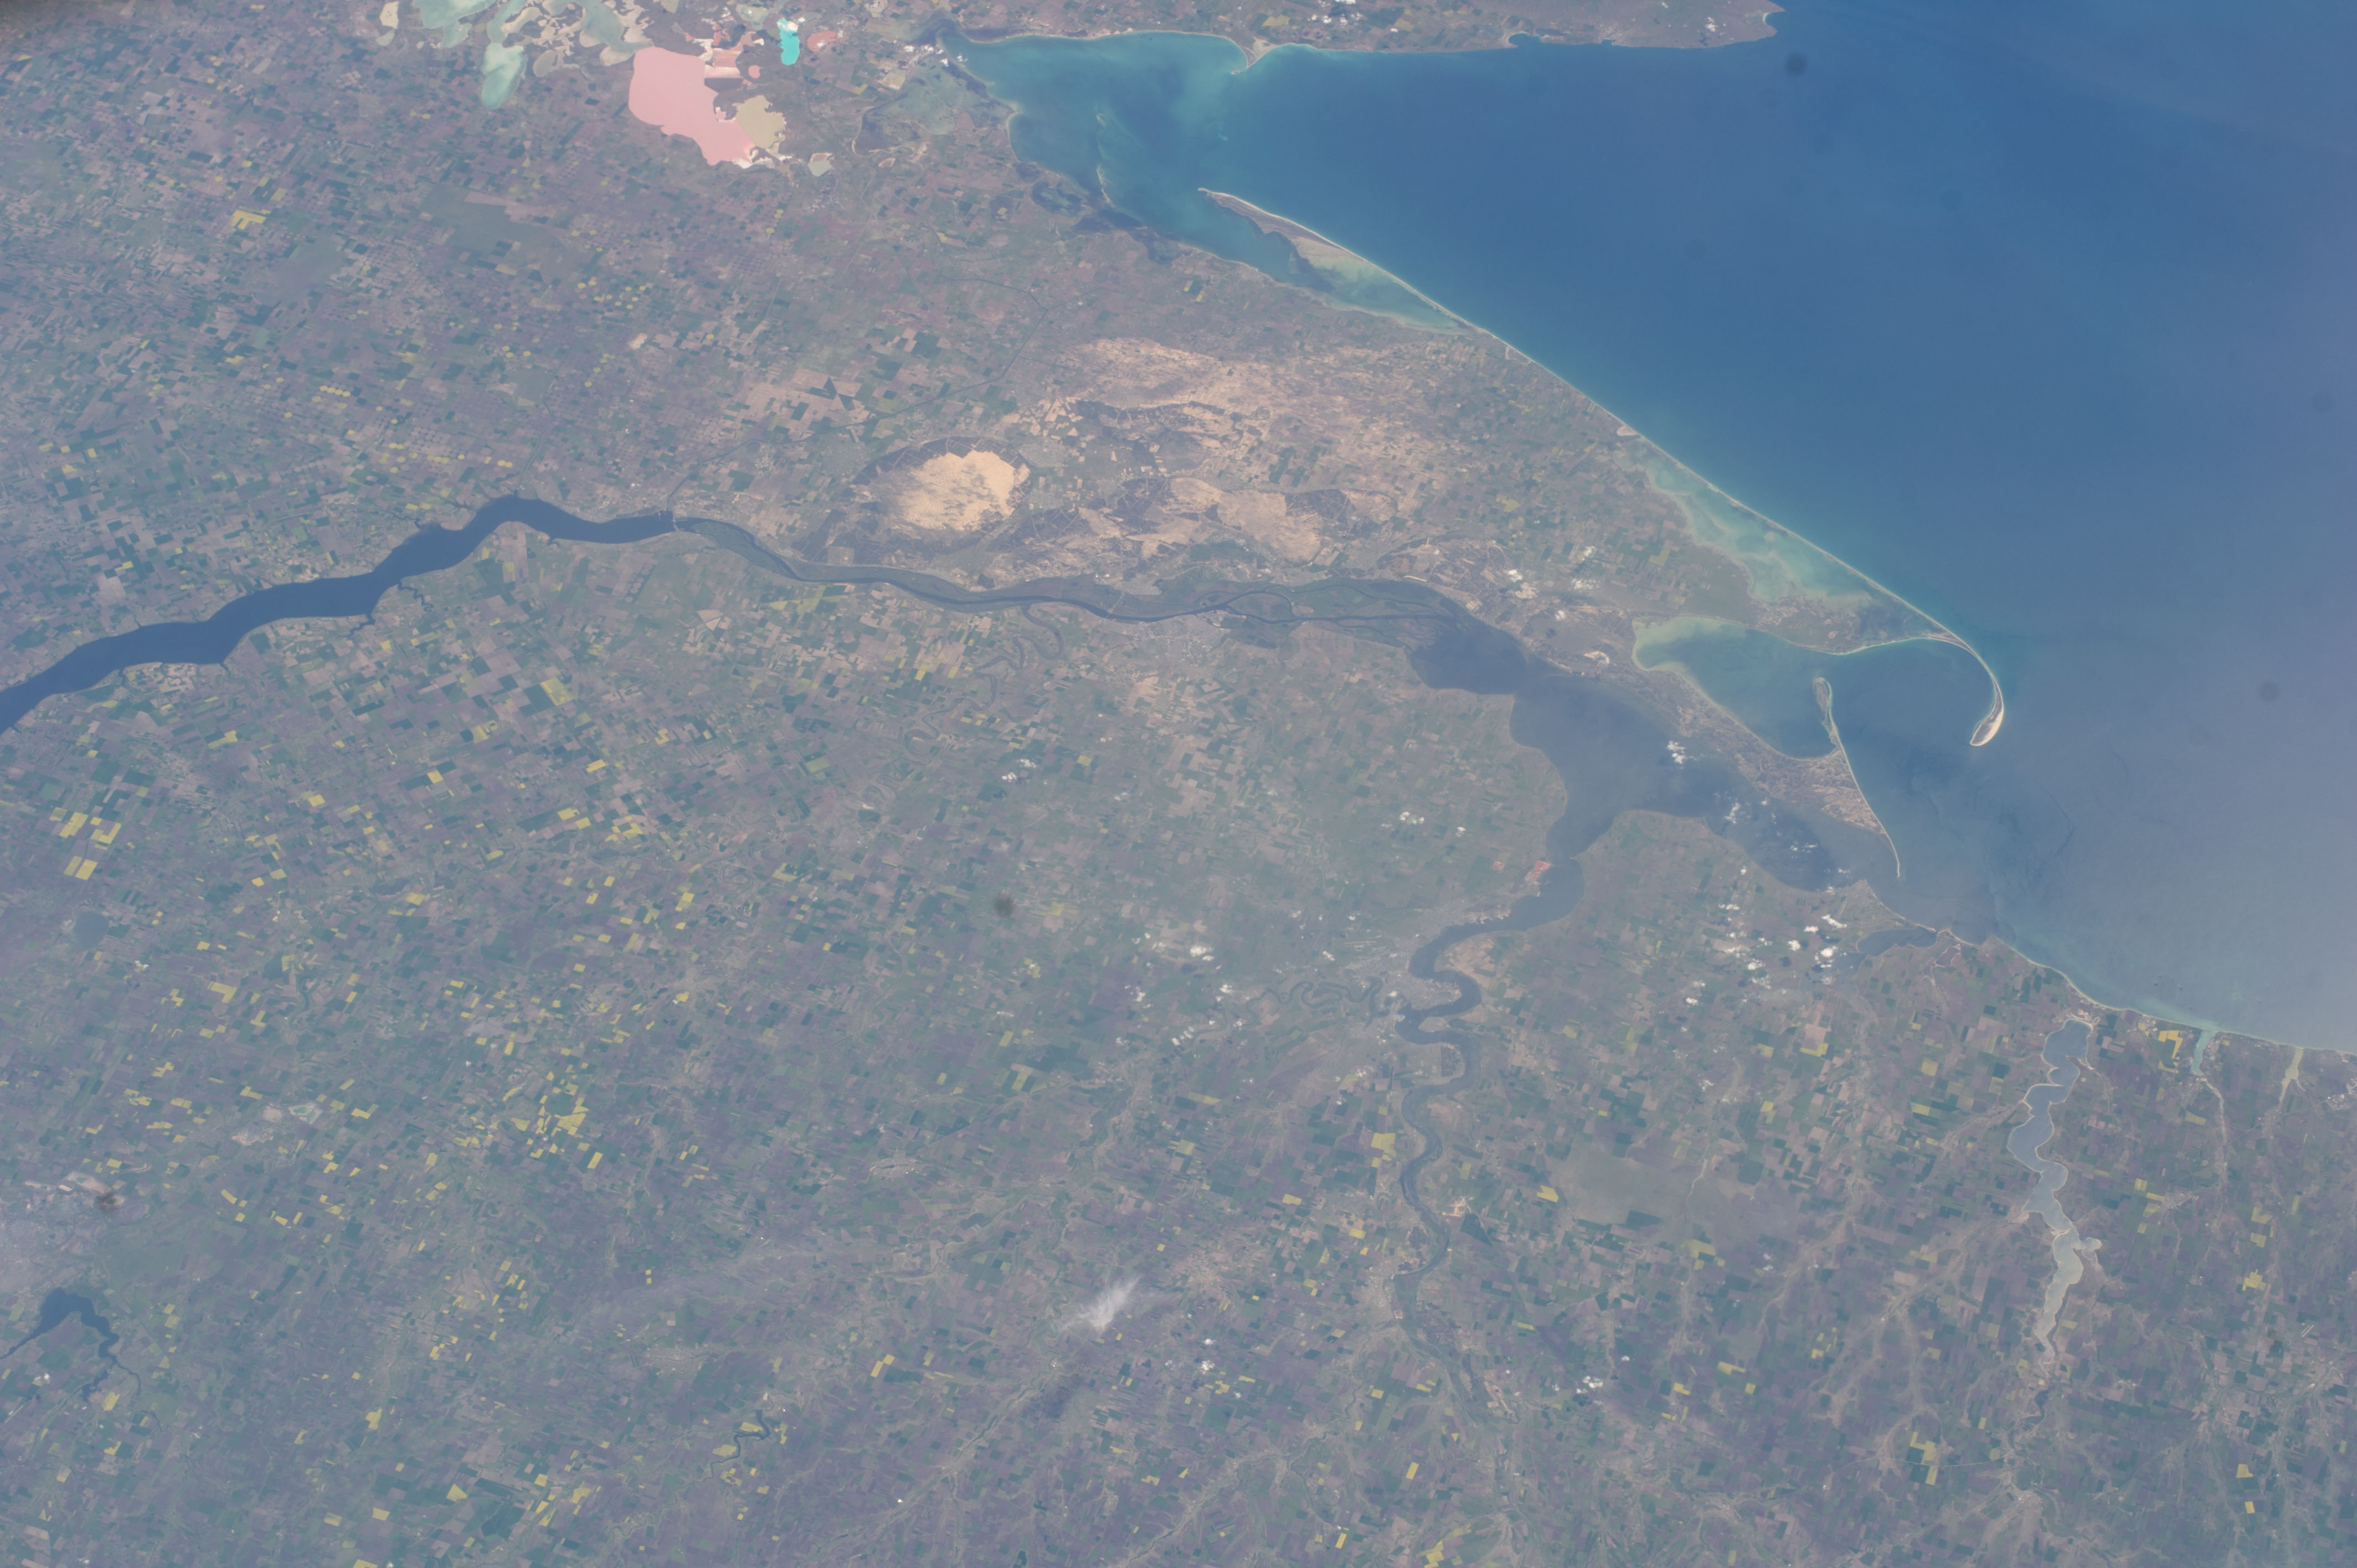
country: UKRAINE
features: UKRAINE, CRIMEA, KHERSON OBLAST, BLACK SEA, DNIPROVS'KA GULF
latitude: 46.8
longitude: 32.4
